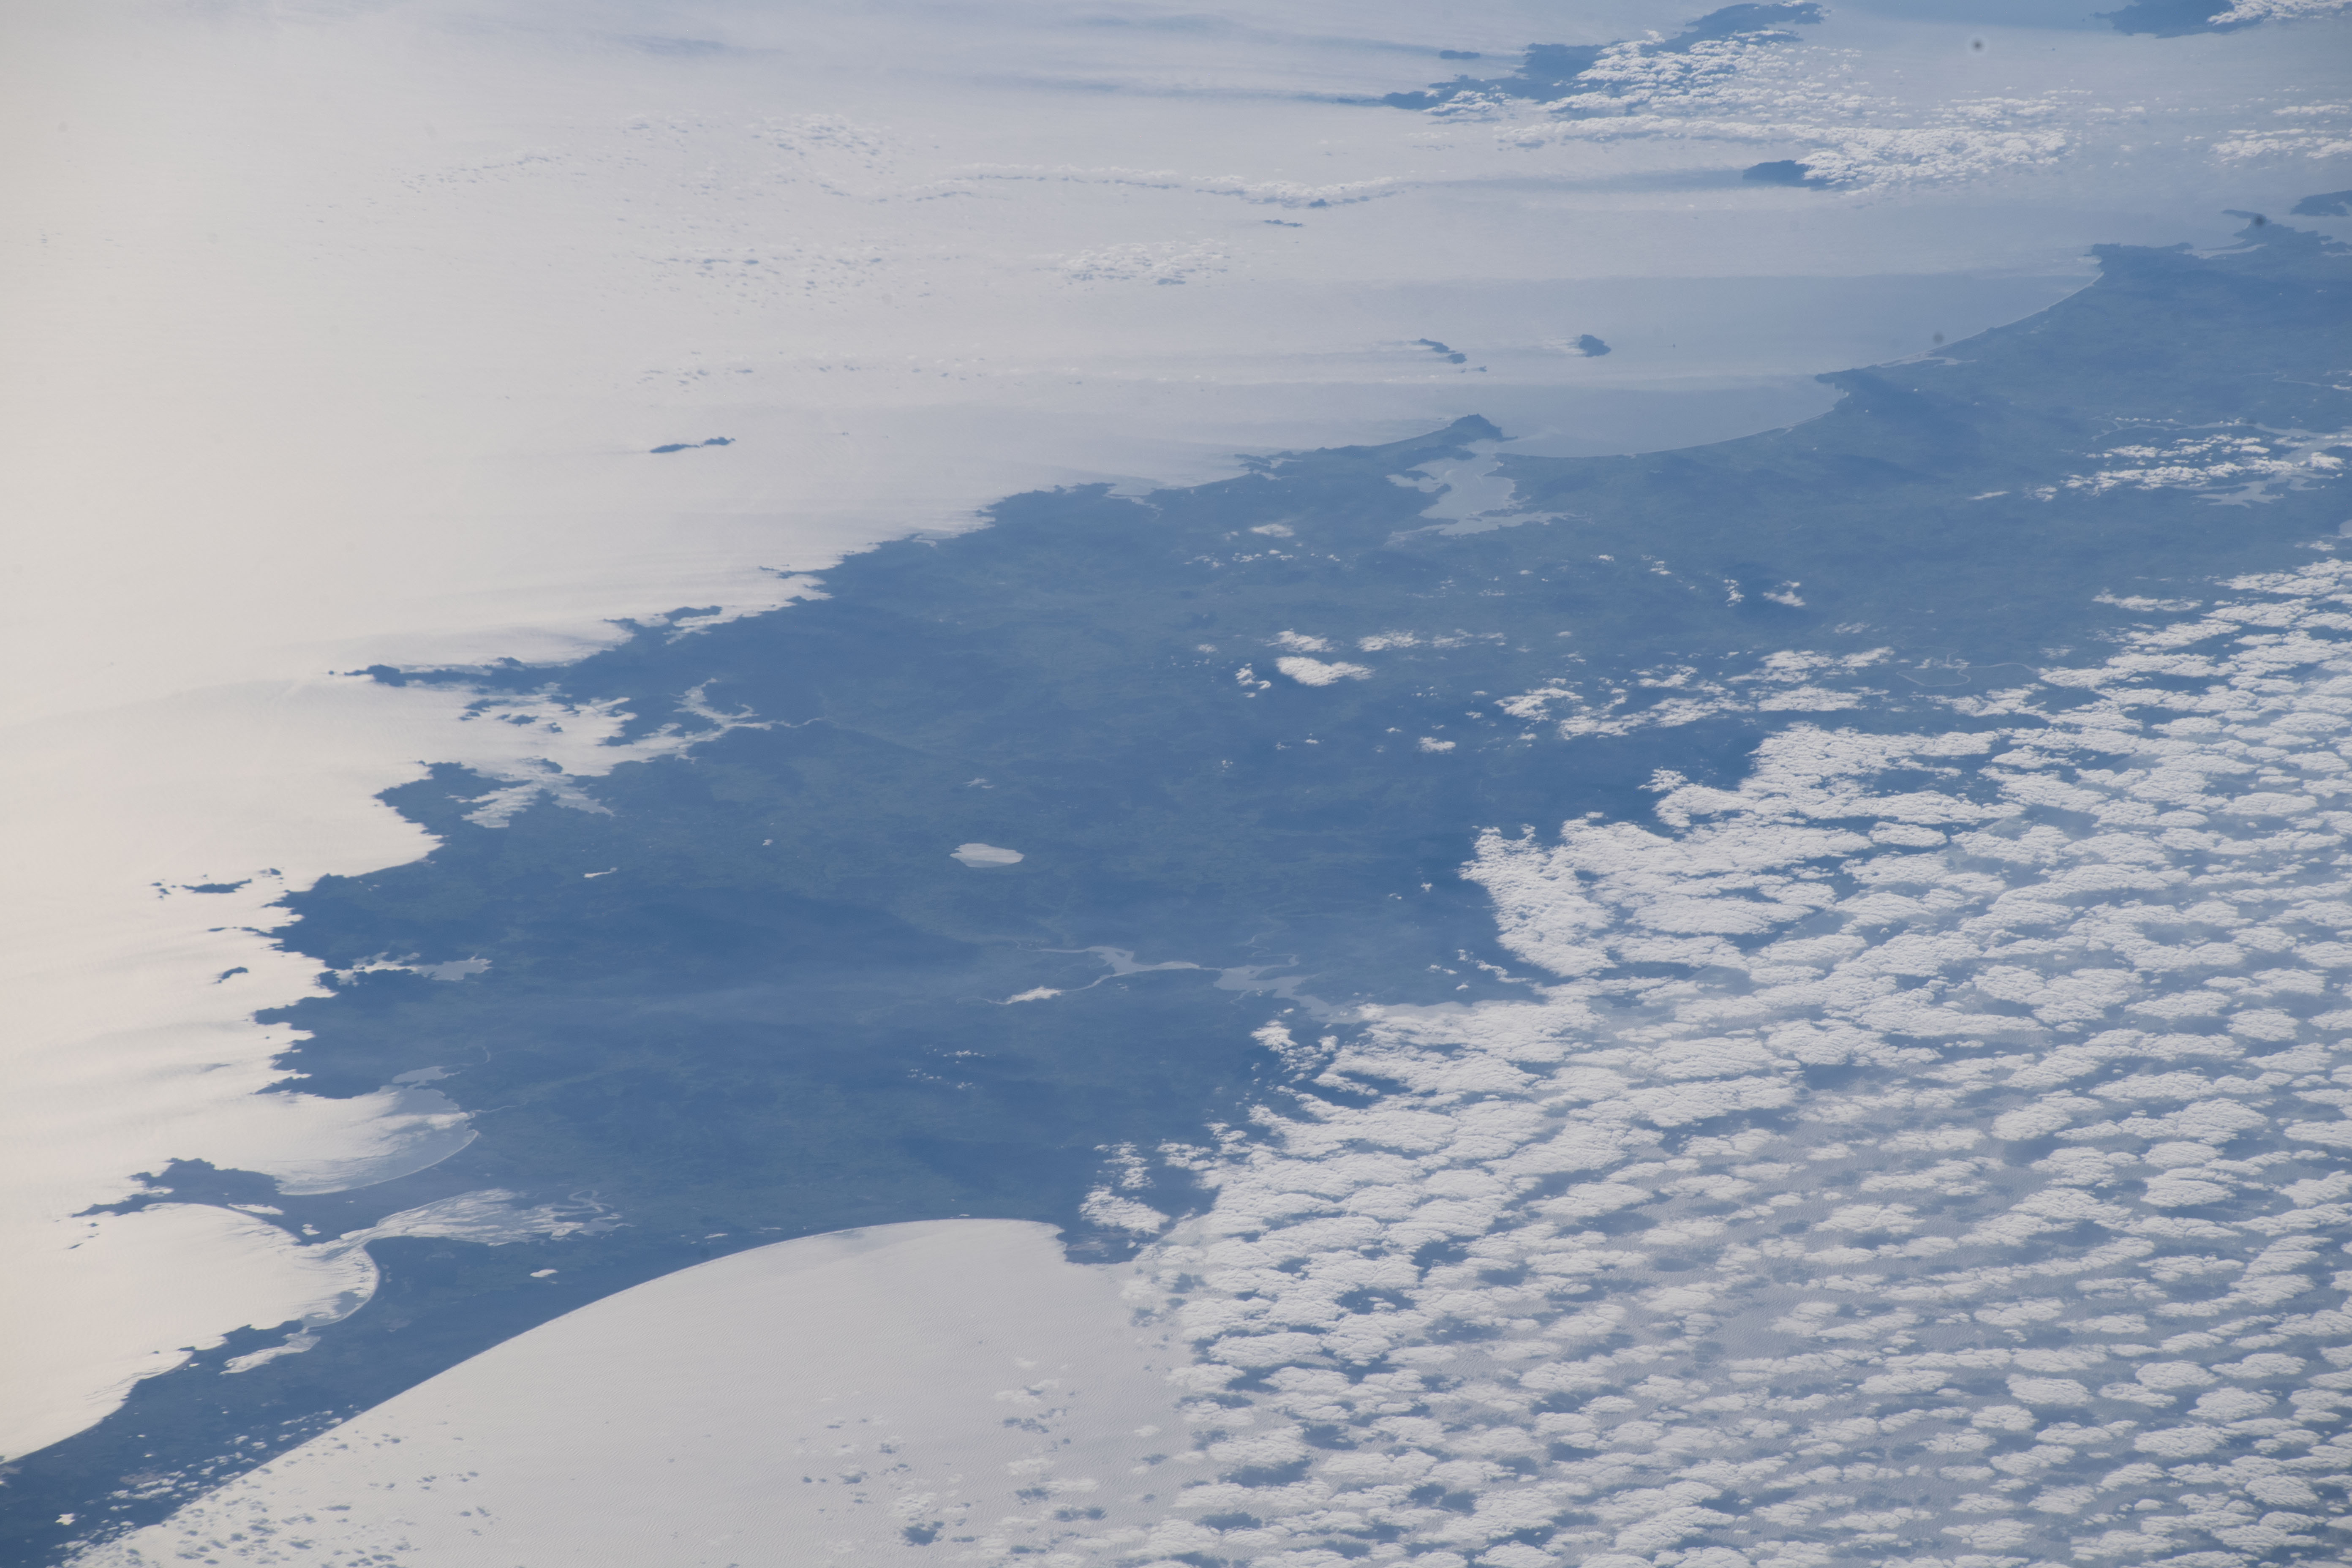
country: NEW ZEALAND-NI
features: NORTH ISLAND
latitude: -35.7
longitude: 174.0
